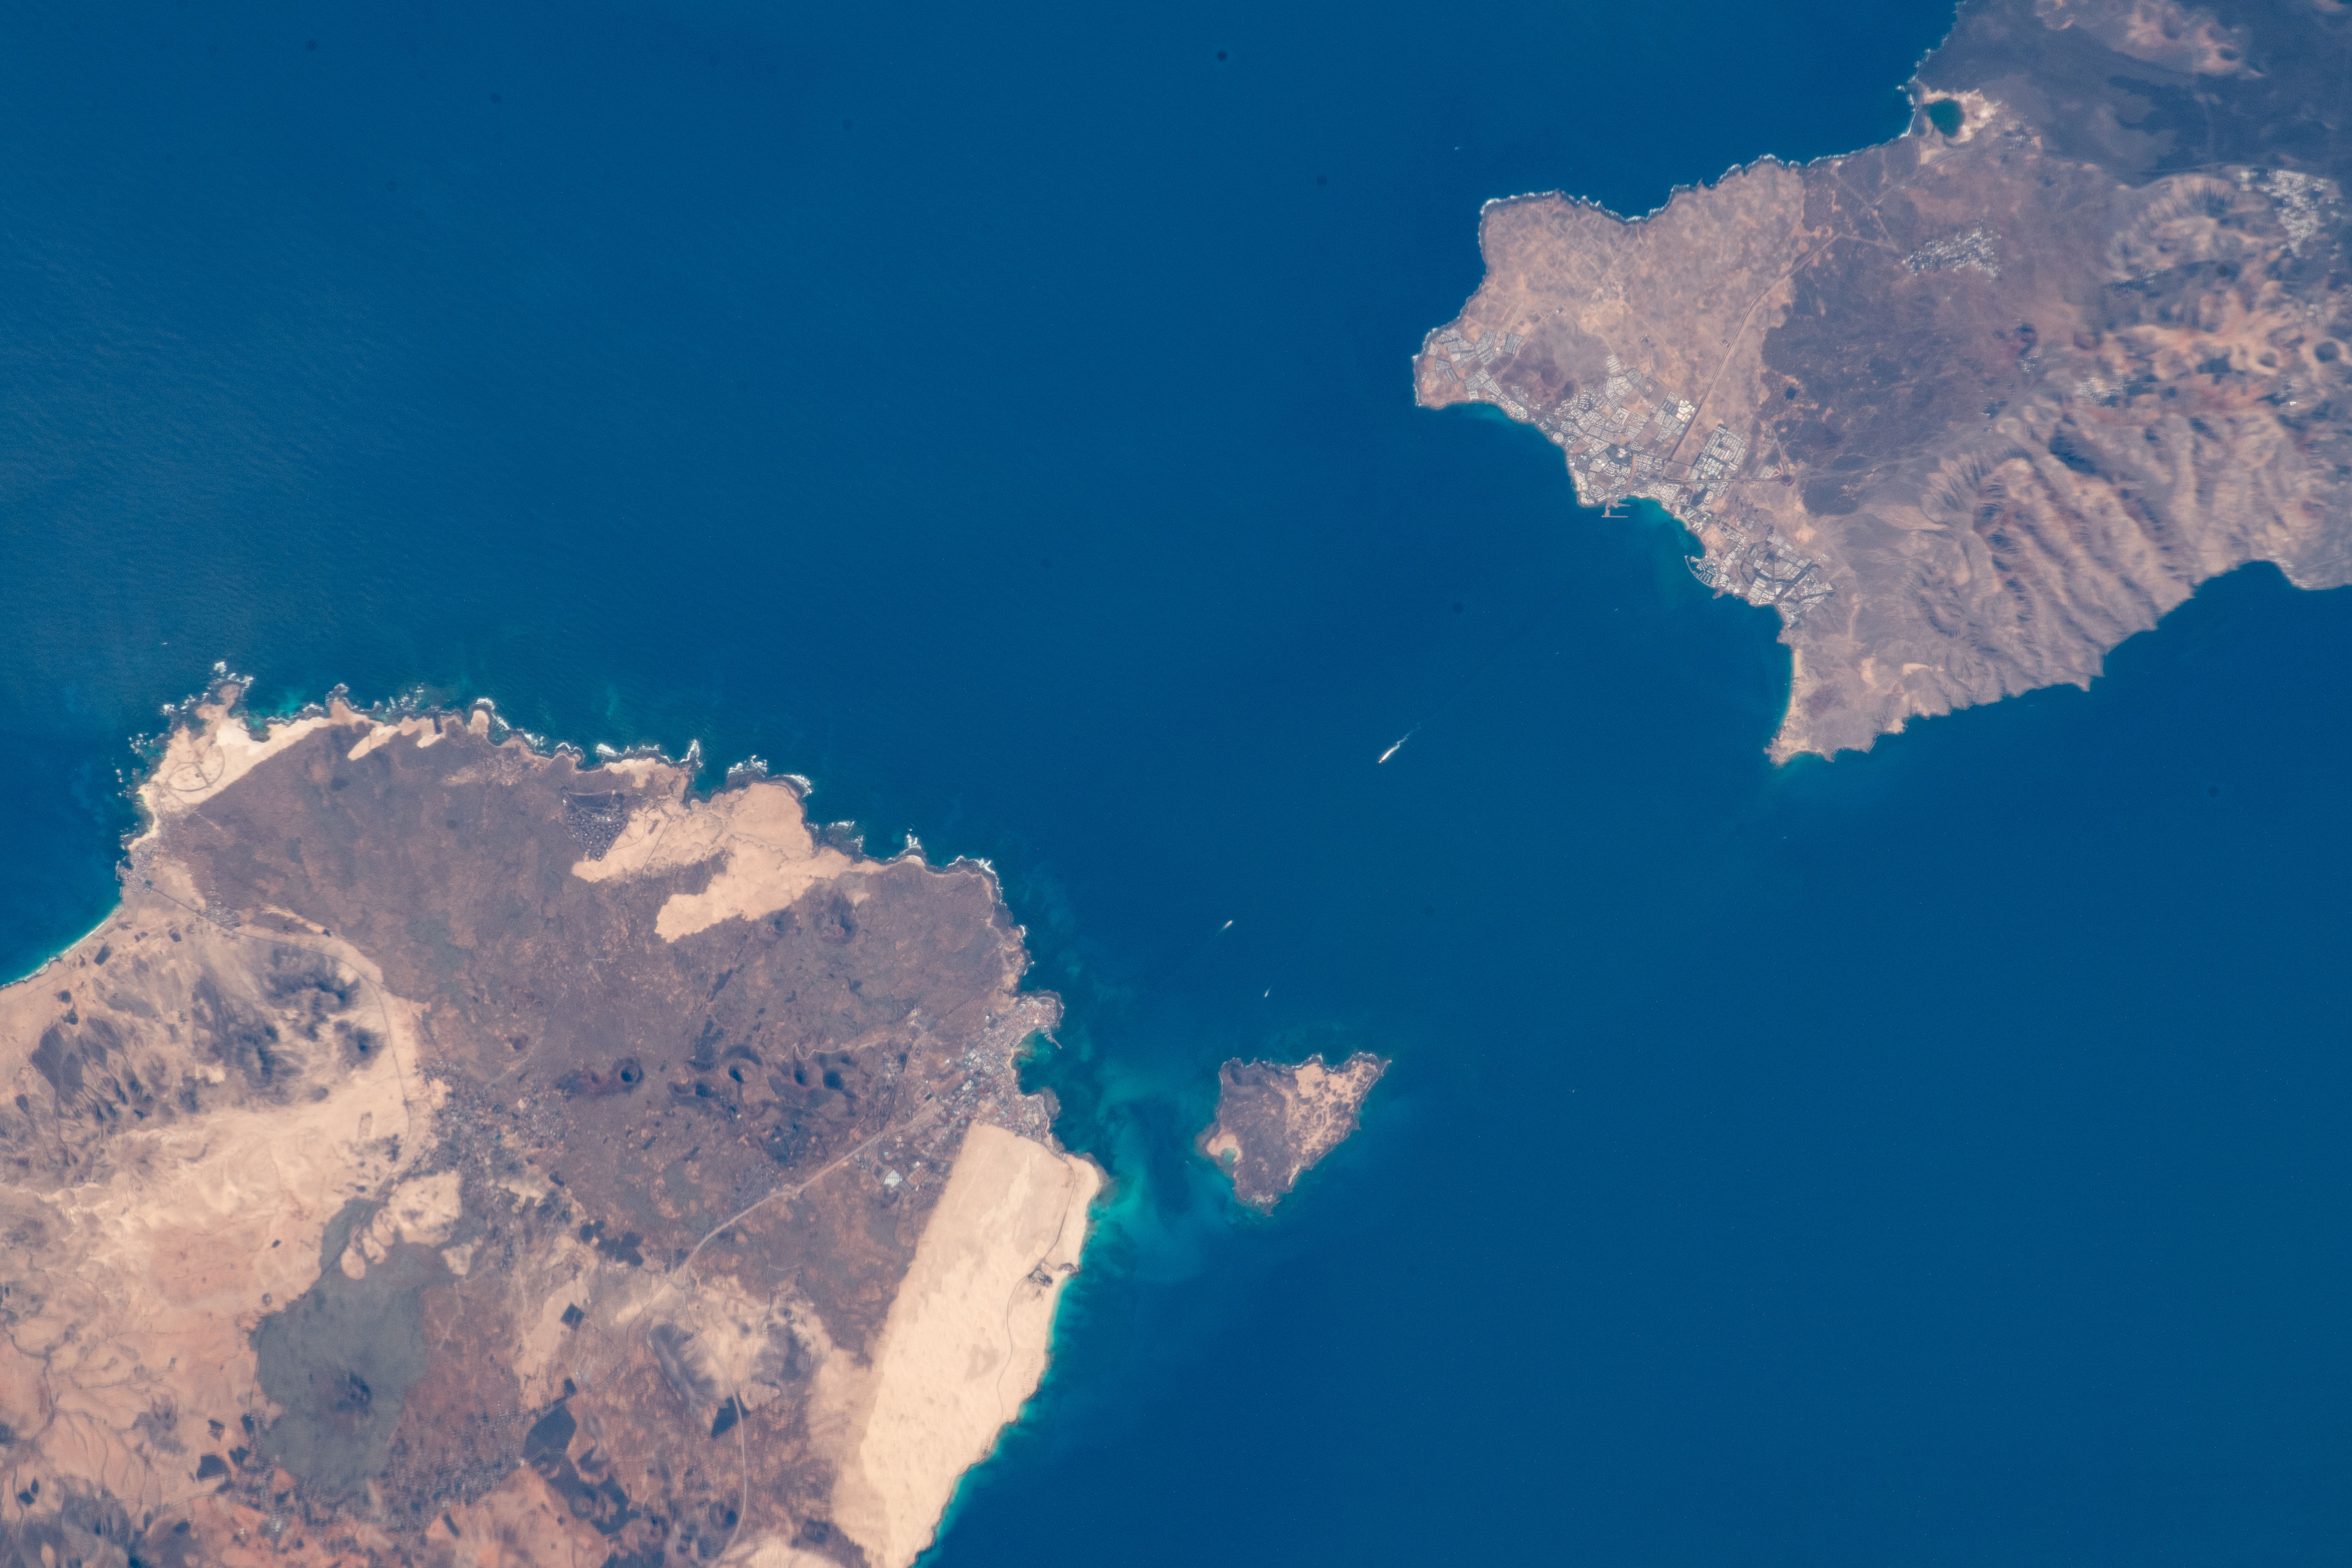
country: CANARY ISLANDS
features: CANARY ISLANDS
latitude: 28.8
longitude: -13.9
